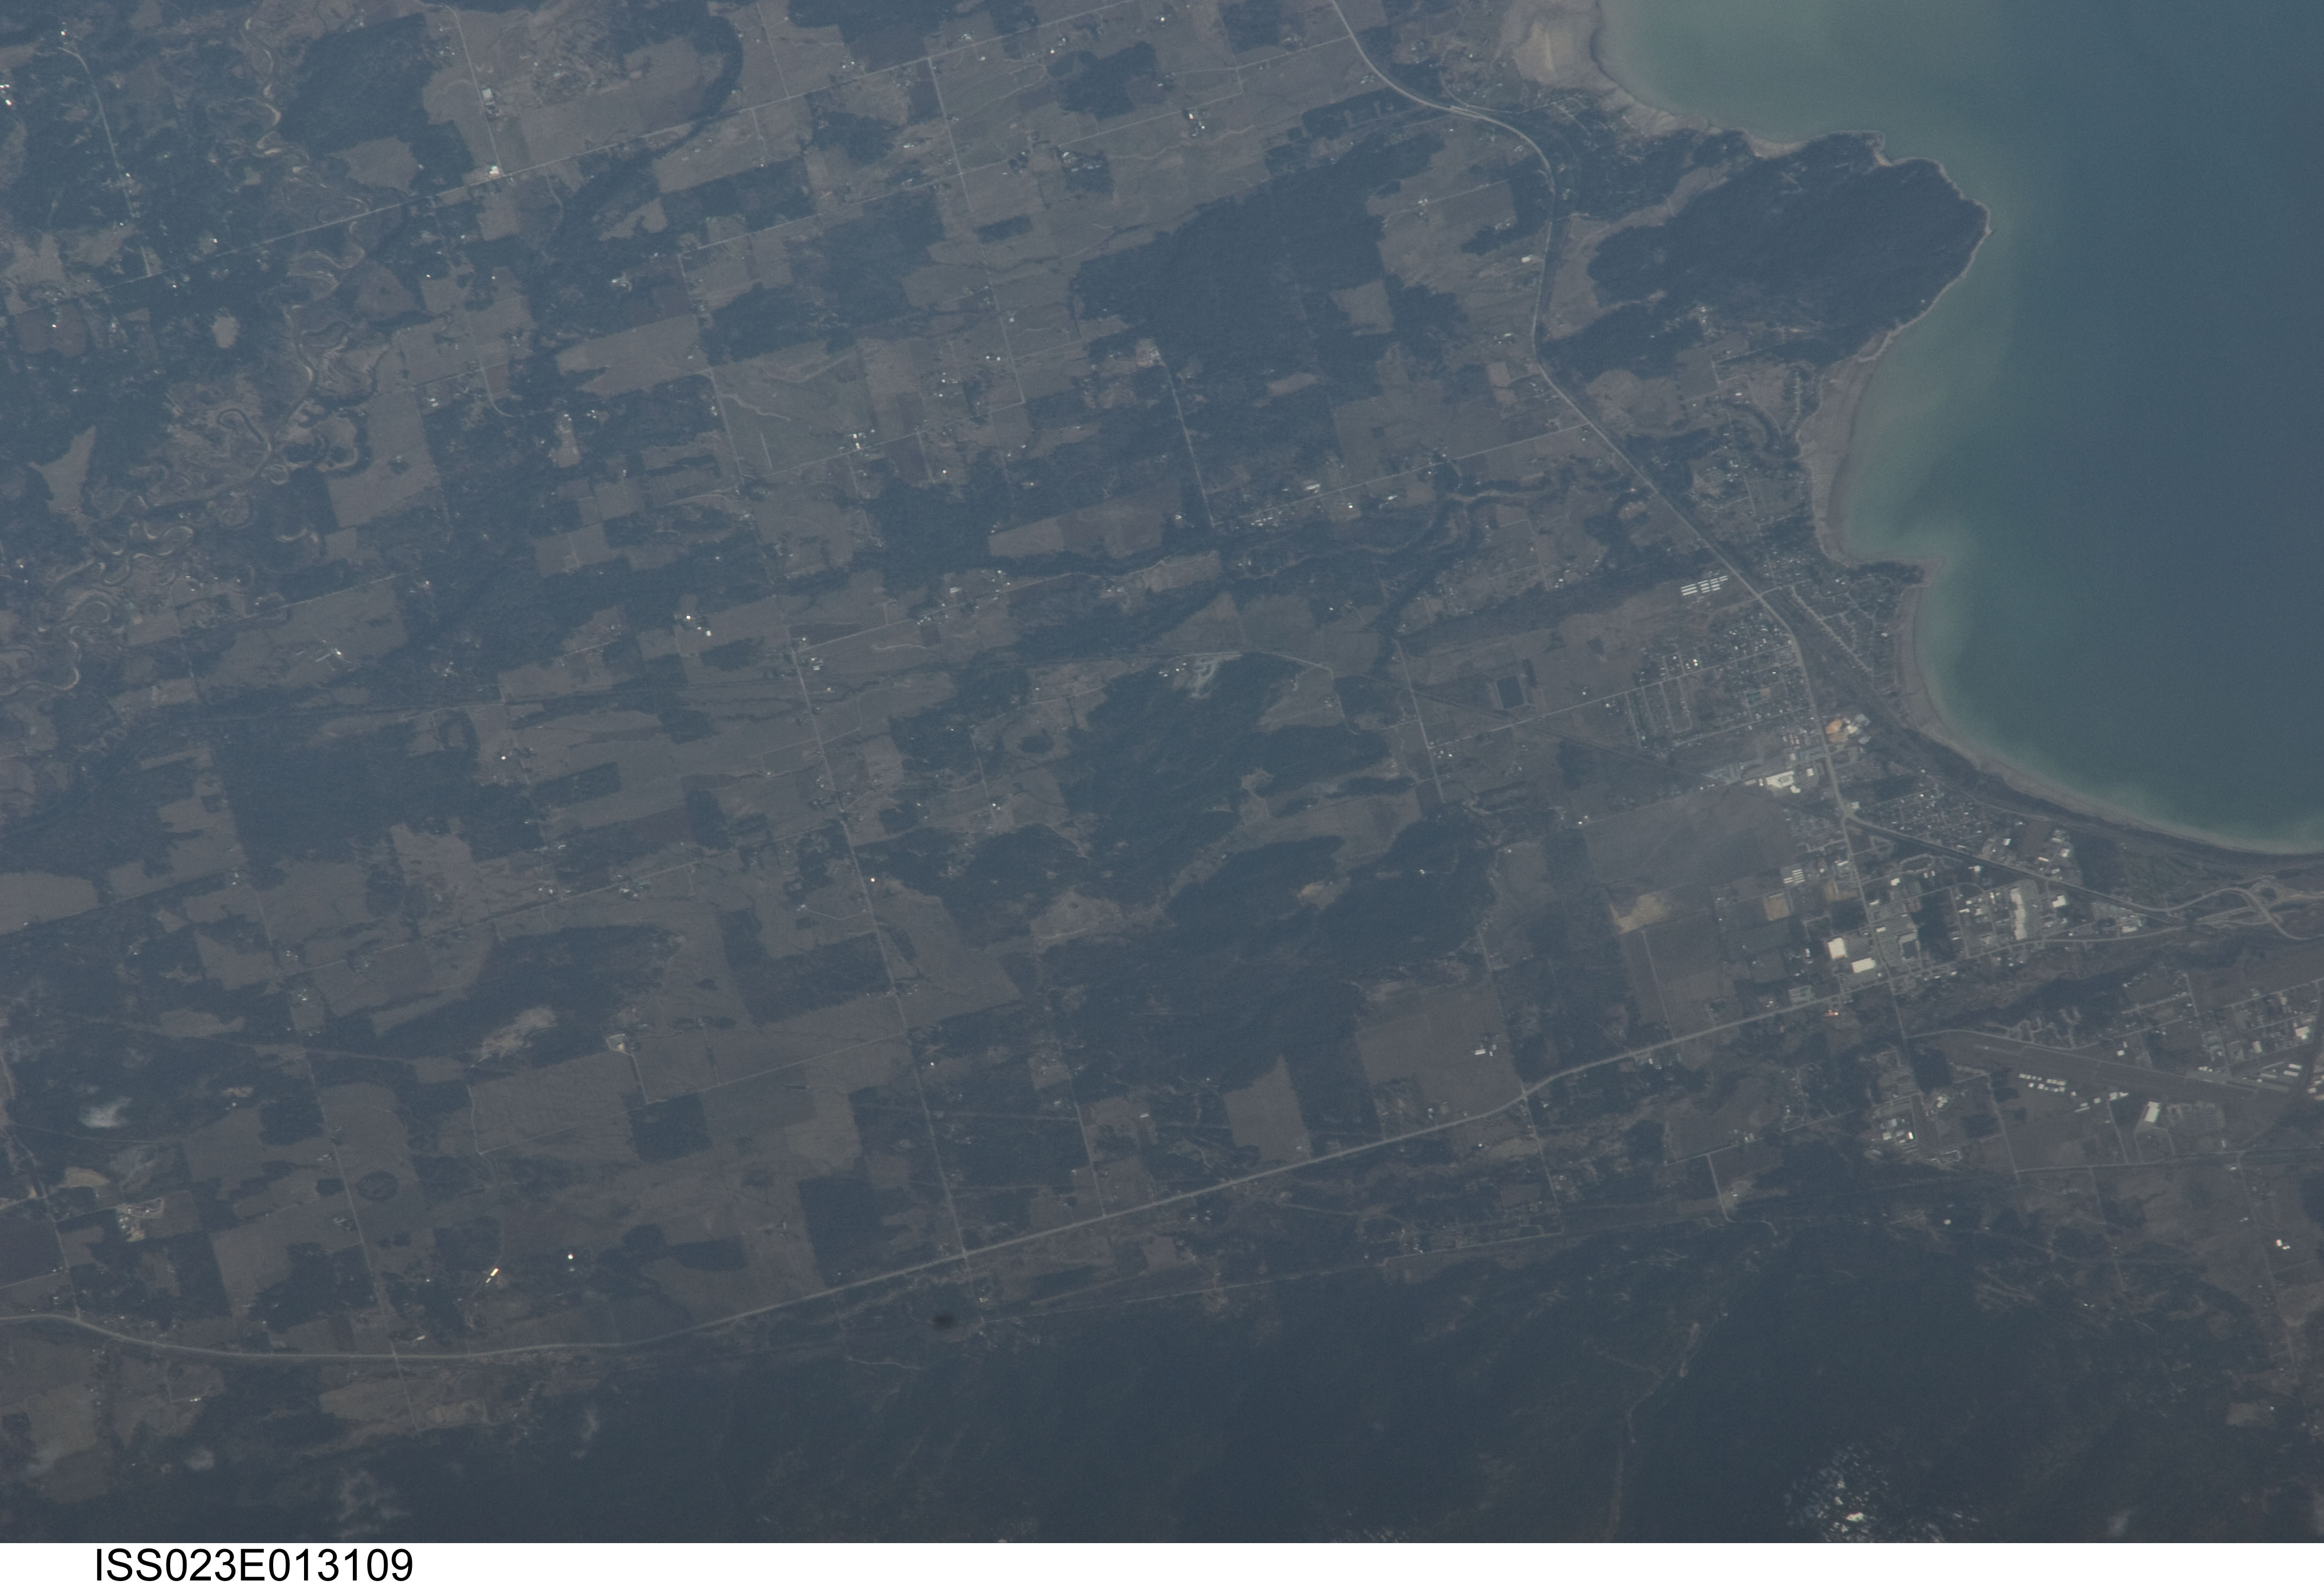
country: USA-IDAHO
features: KOOTENAI, L. PEND OREILLE, FOR., AGR.
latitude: 48.3
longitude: -116.5
